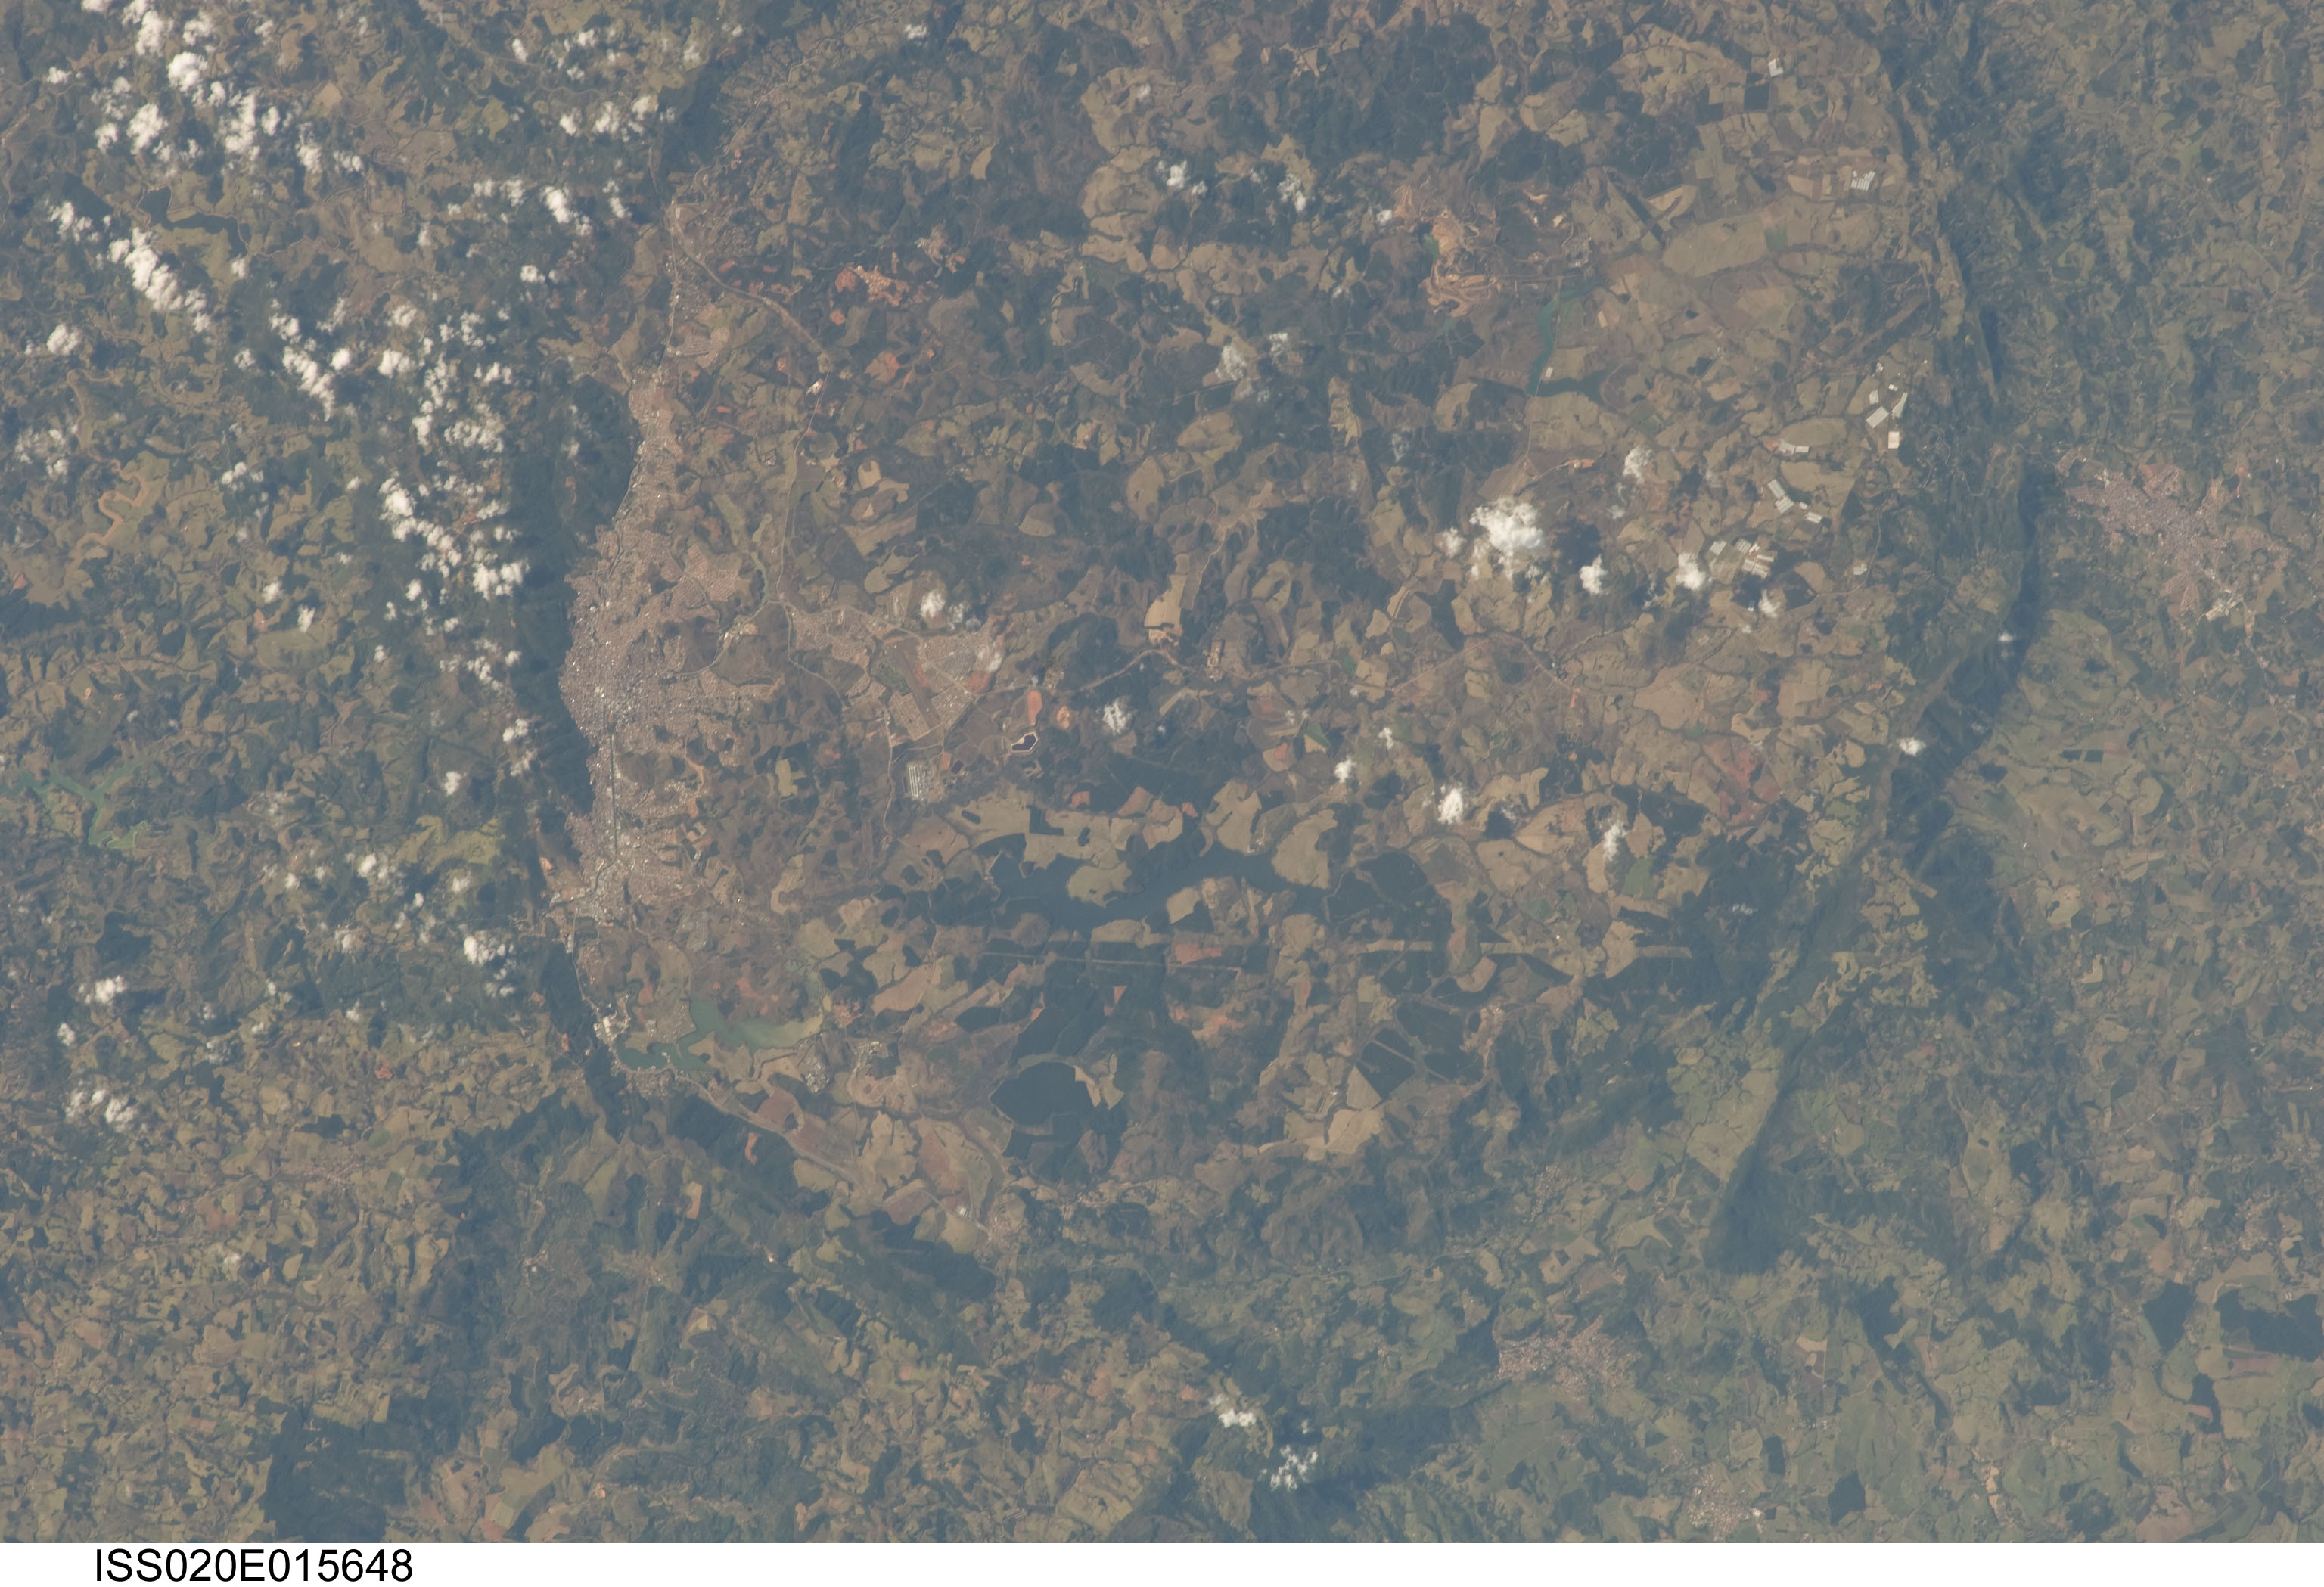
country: BRAZIL
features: SERRA DE SAO DOMINGOS,POCOS DE CALDAS ALUMINA REFINERY,POCOS DE CALDAS
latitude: -21.9
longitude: -46.6
